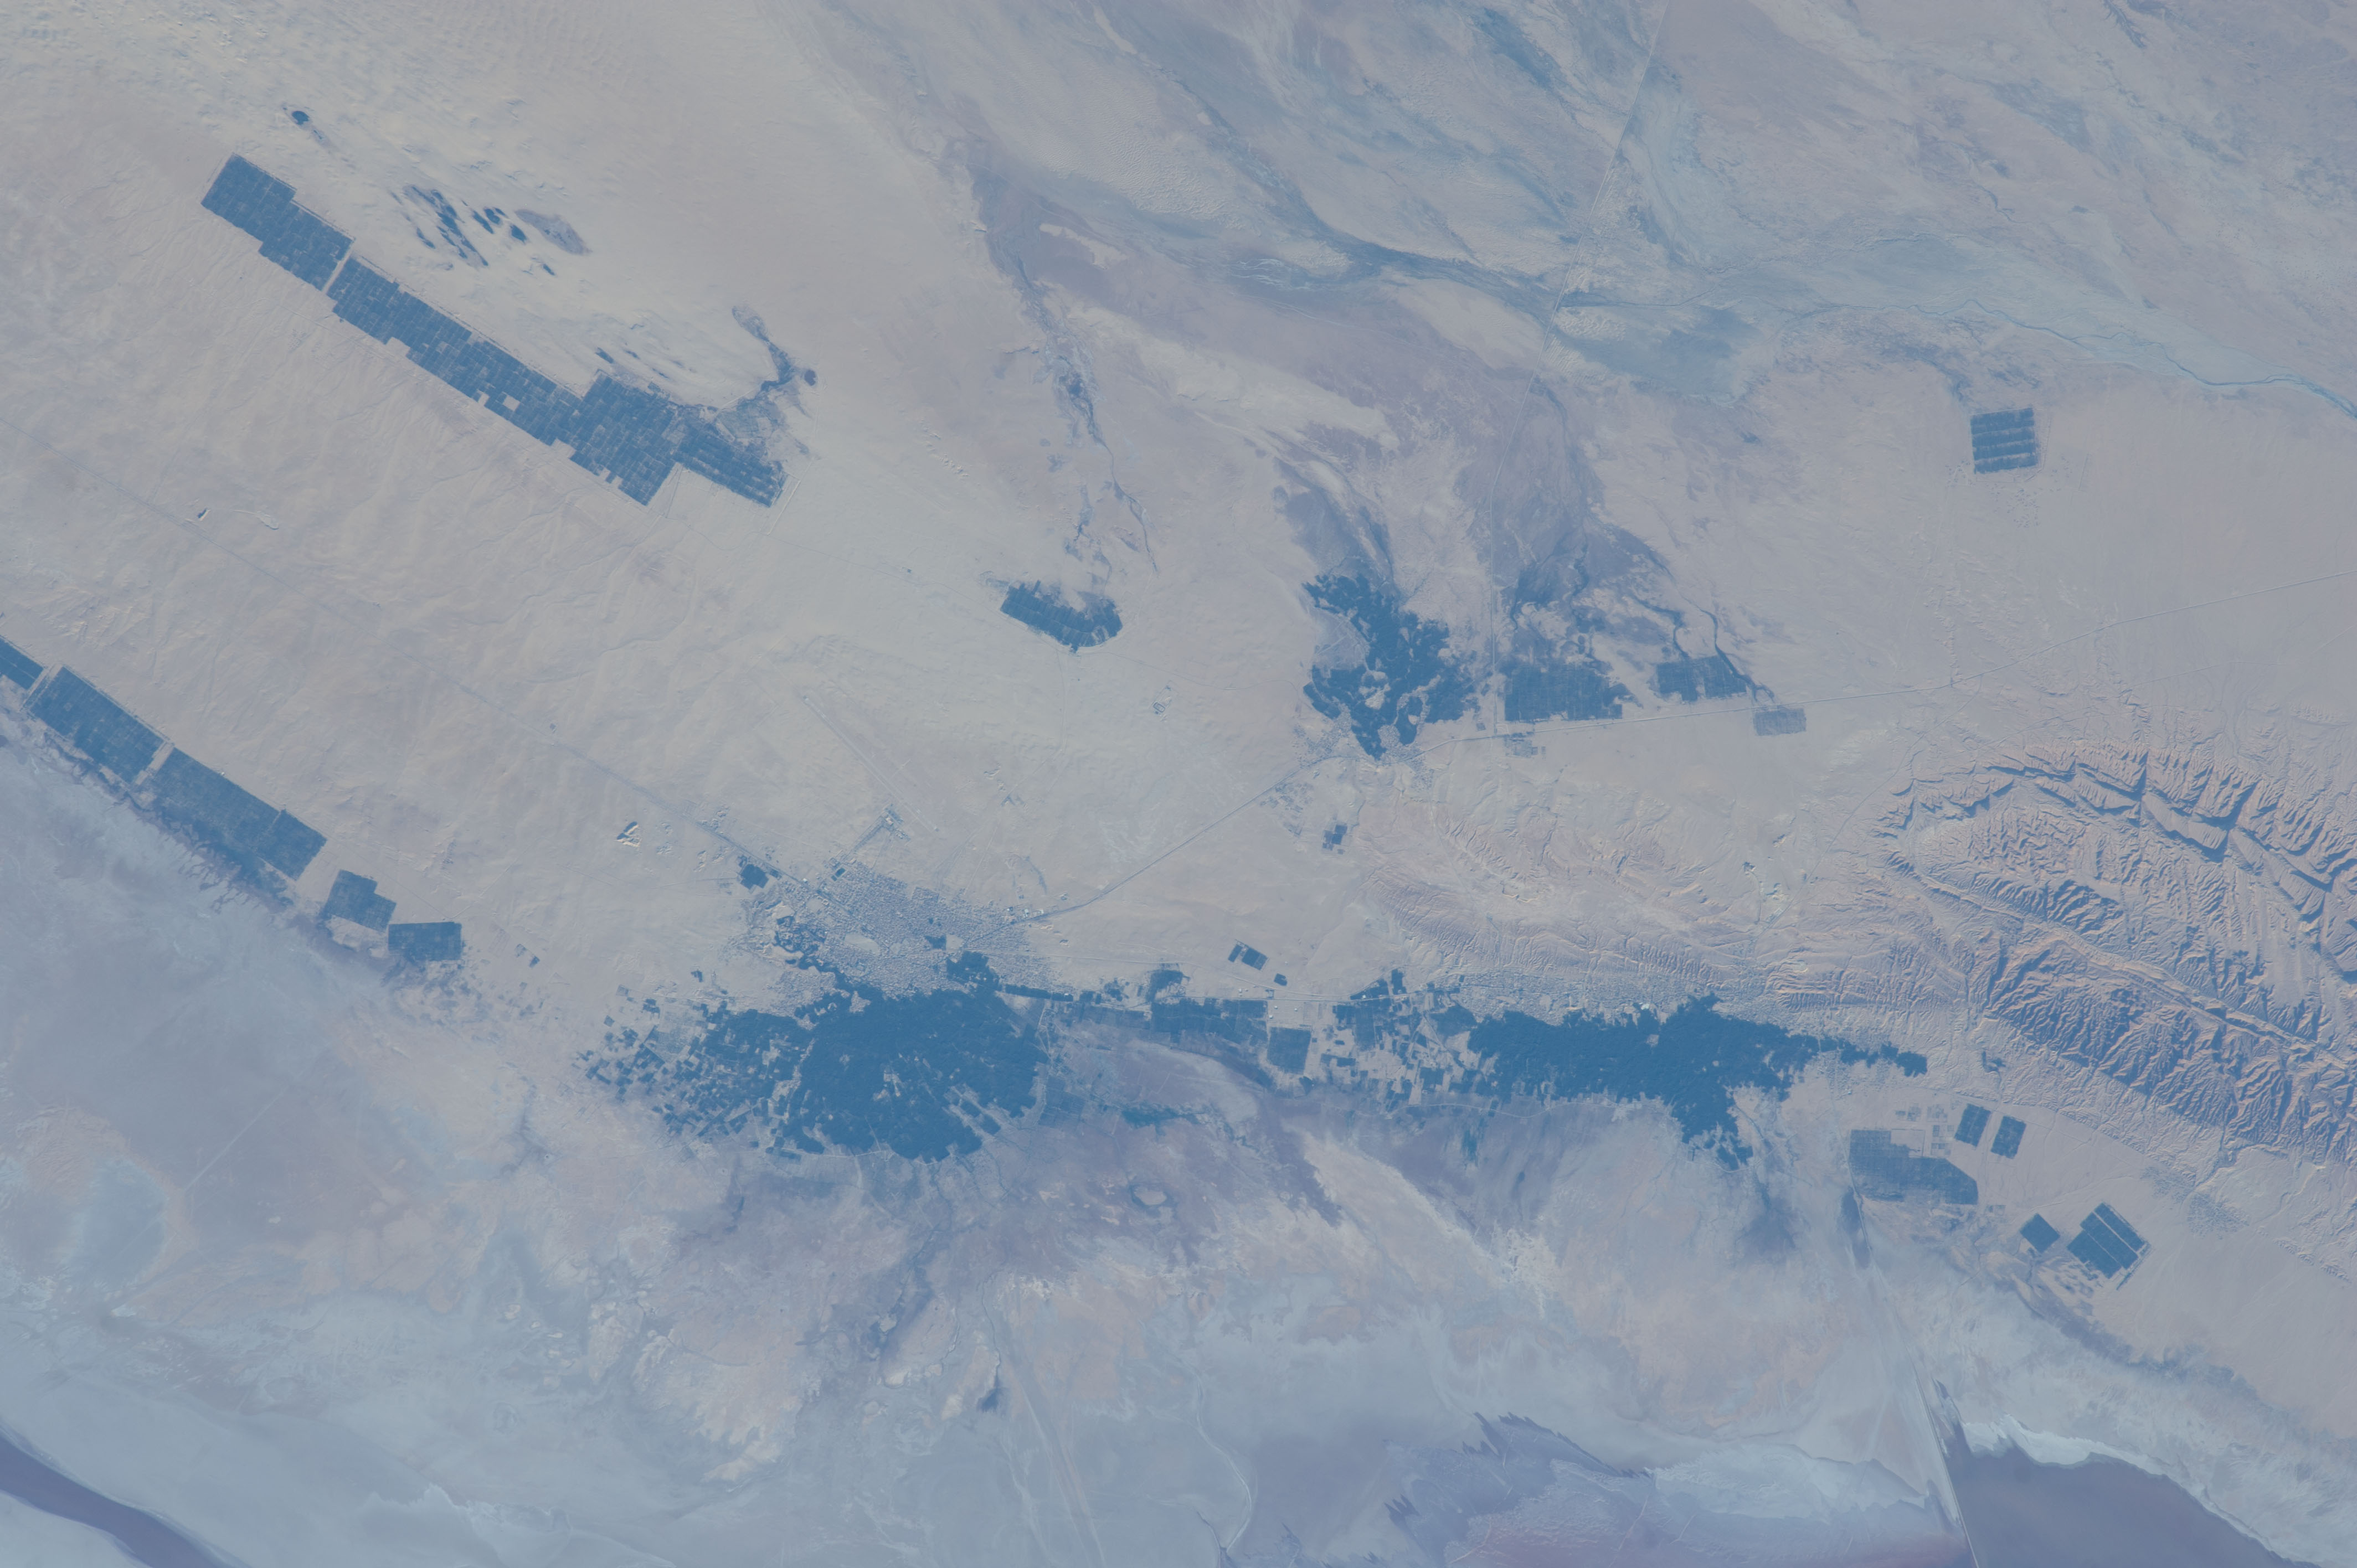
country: TUNISIA
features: SAHARA DES., DUNES, TAWZAR, AGR., ROADS, DRY LAKEBED, TOWNS, HILLS
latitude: 34.0
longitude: 8.1
